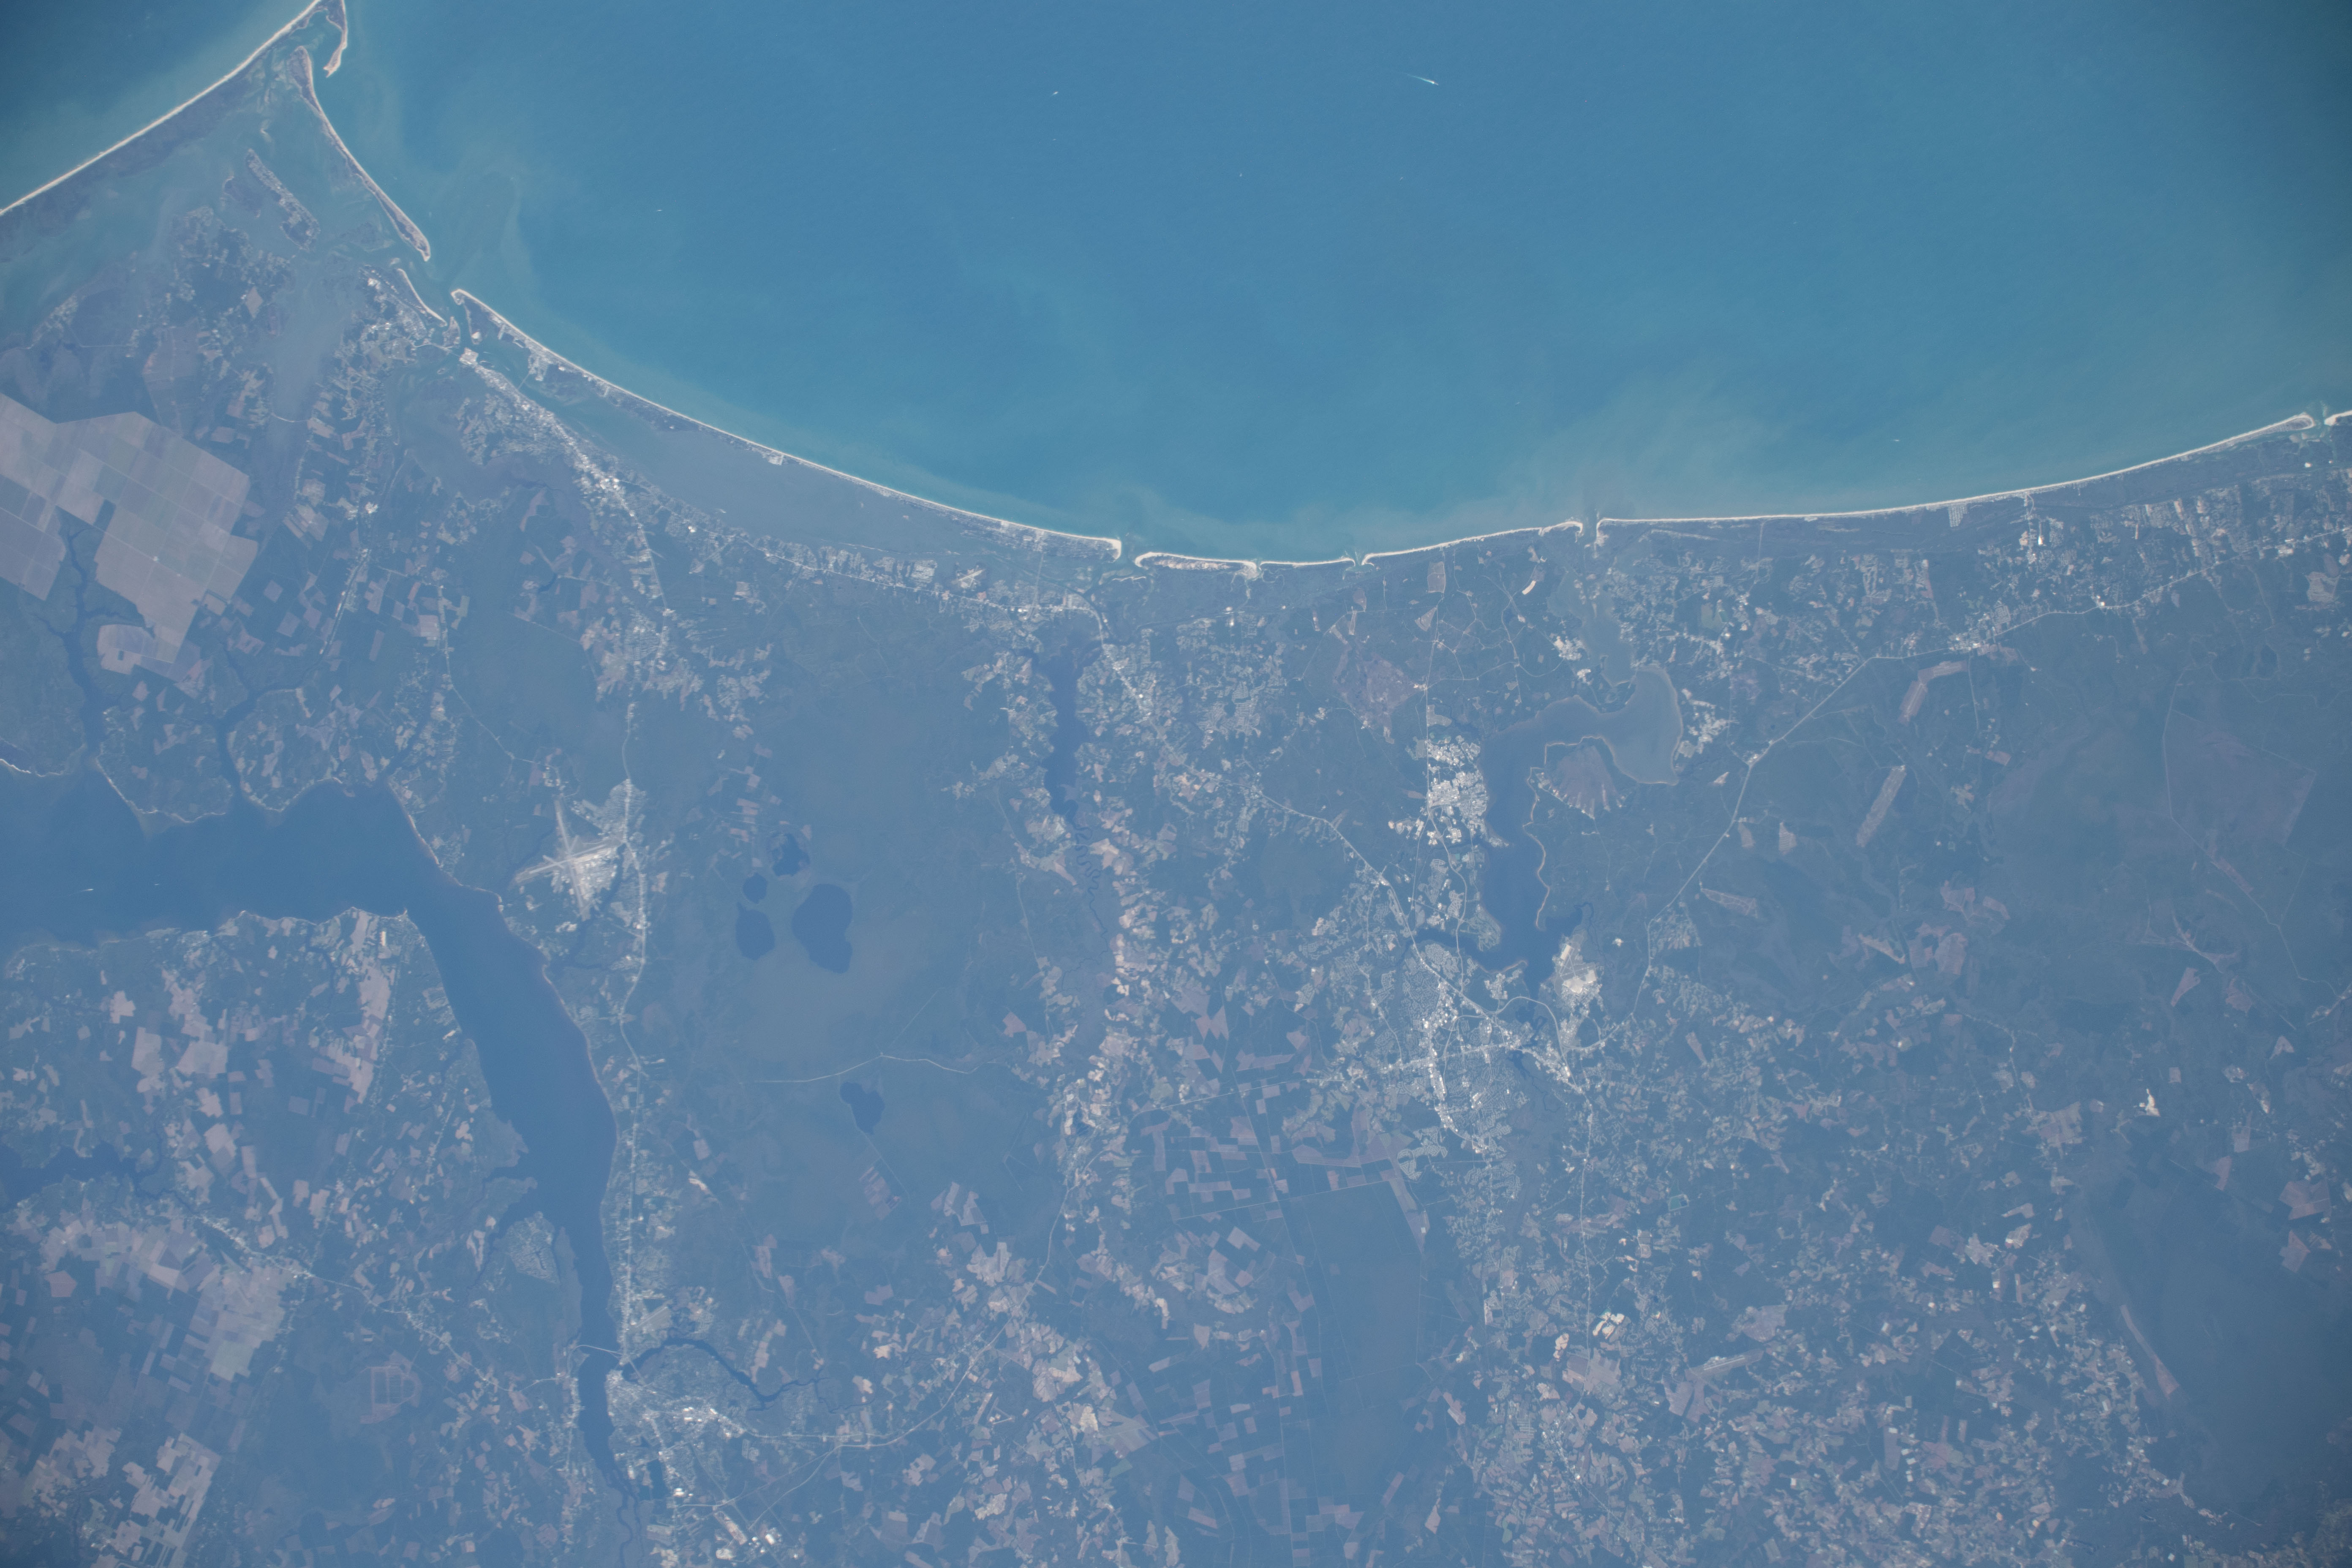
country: USA-NORTH CAROLINA
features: PAMLICO SOUND, HARKERS ISLAND, STONES BAY
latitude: 34.8
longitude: -76.9
